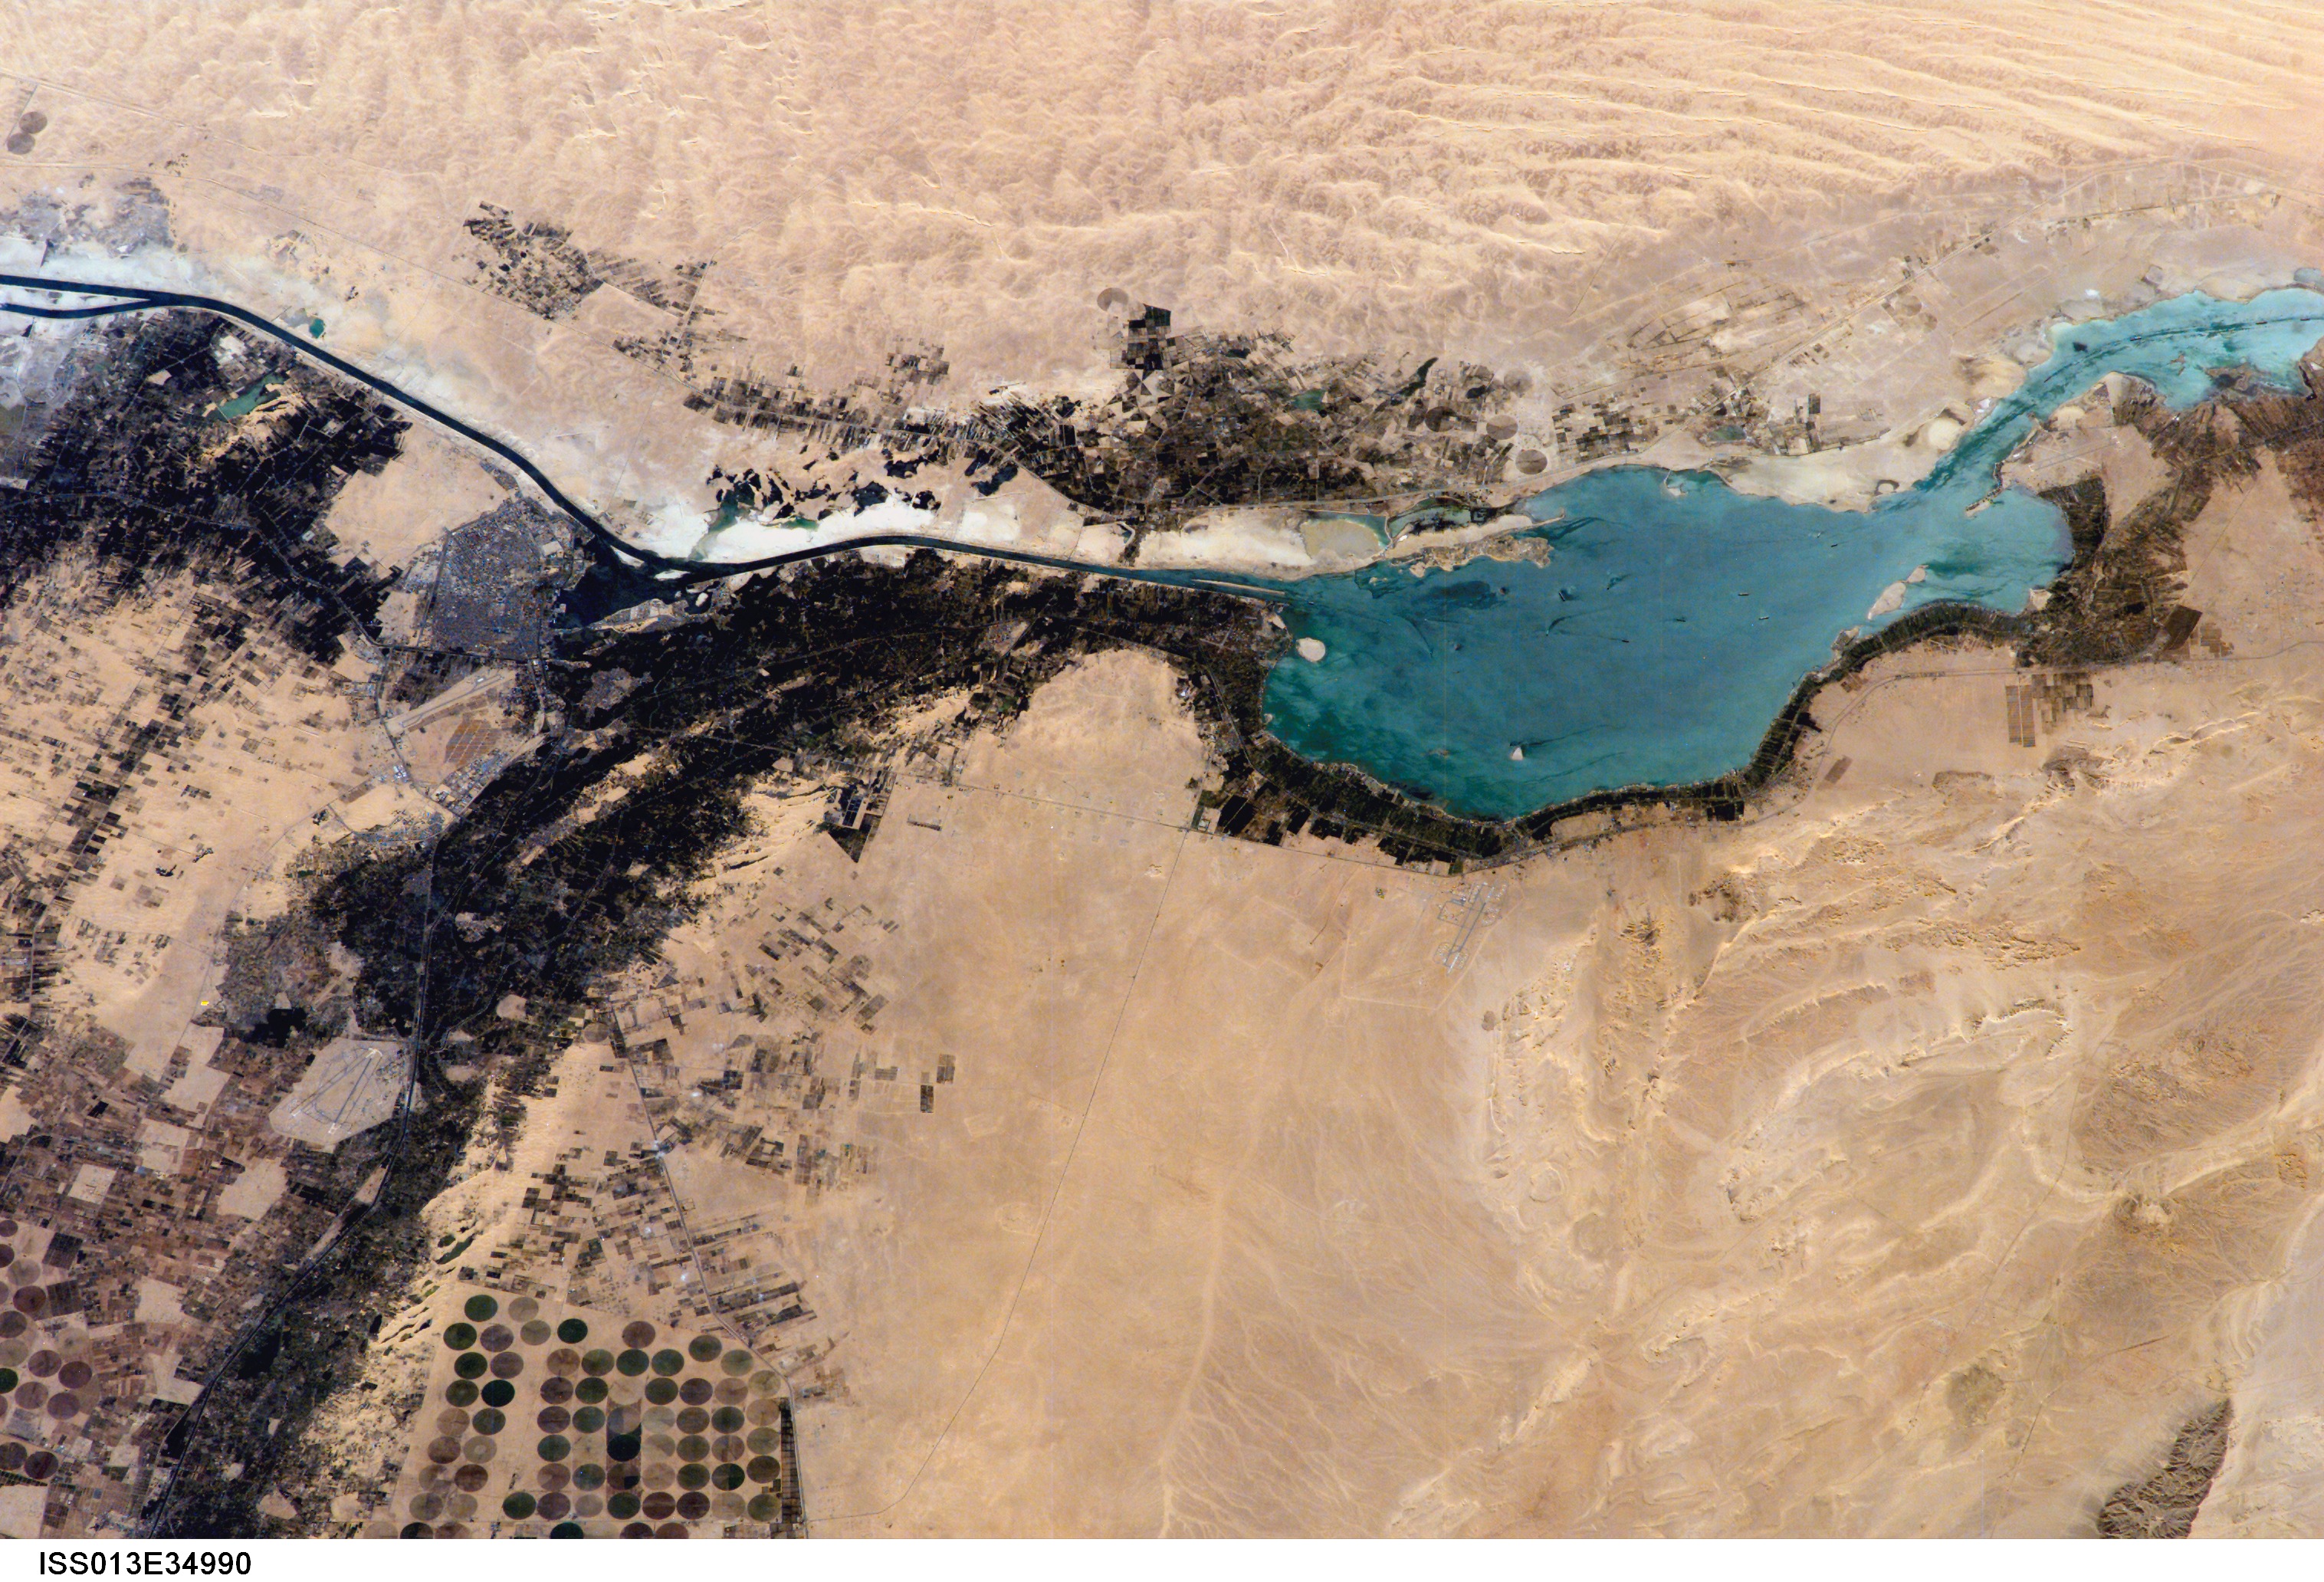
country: EGYPT
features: GREAT BITTER L., CAN., AGR.
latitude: 30.5
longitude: 32.5
